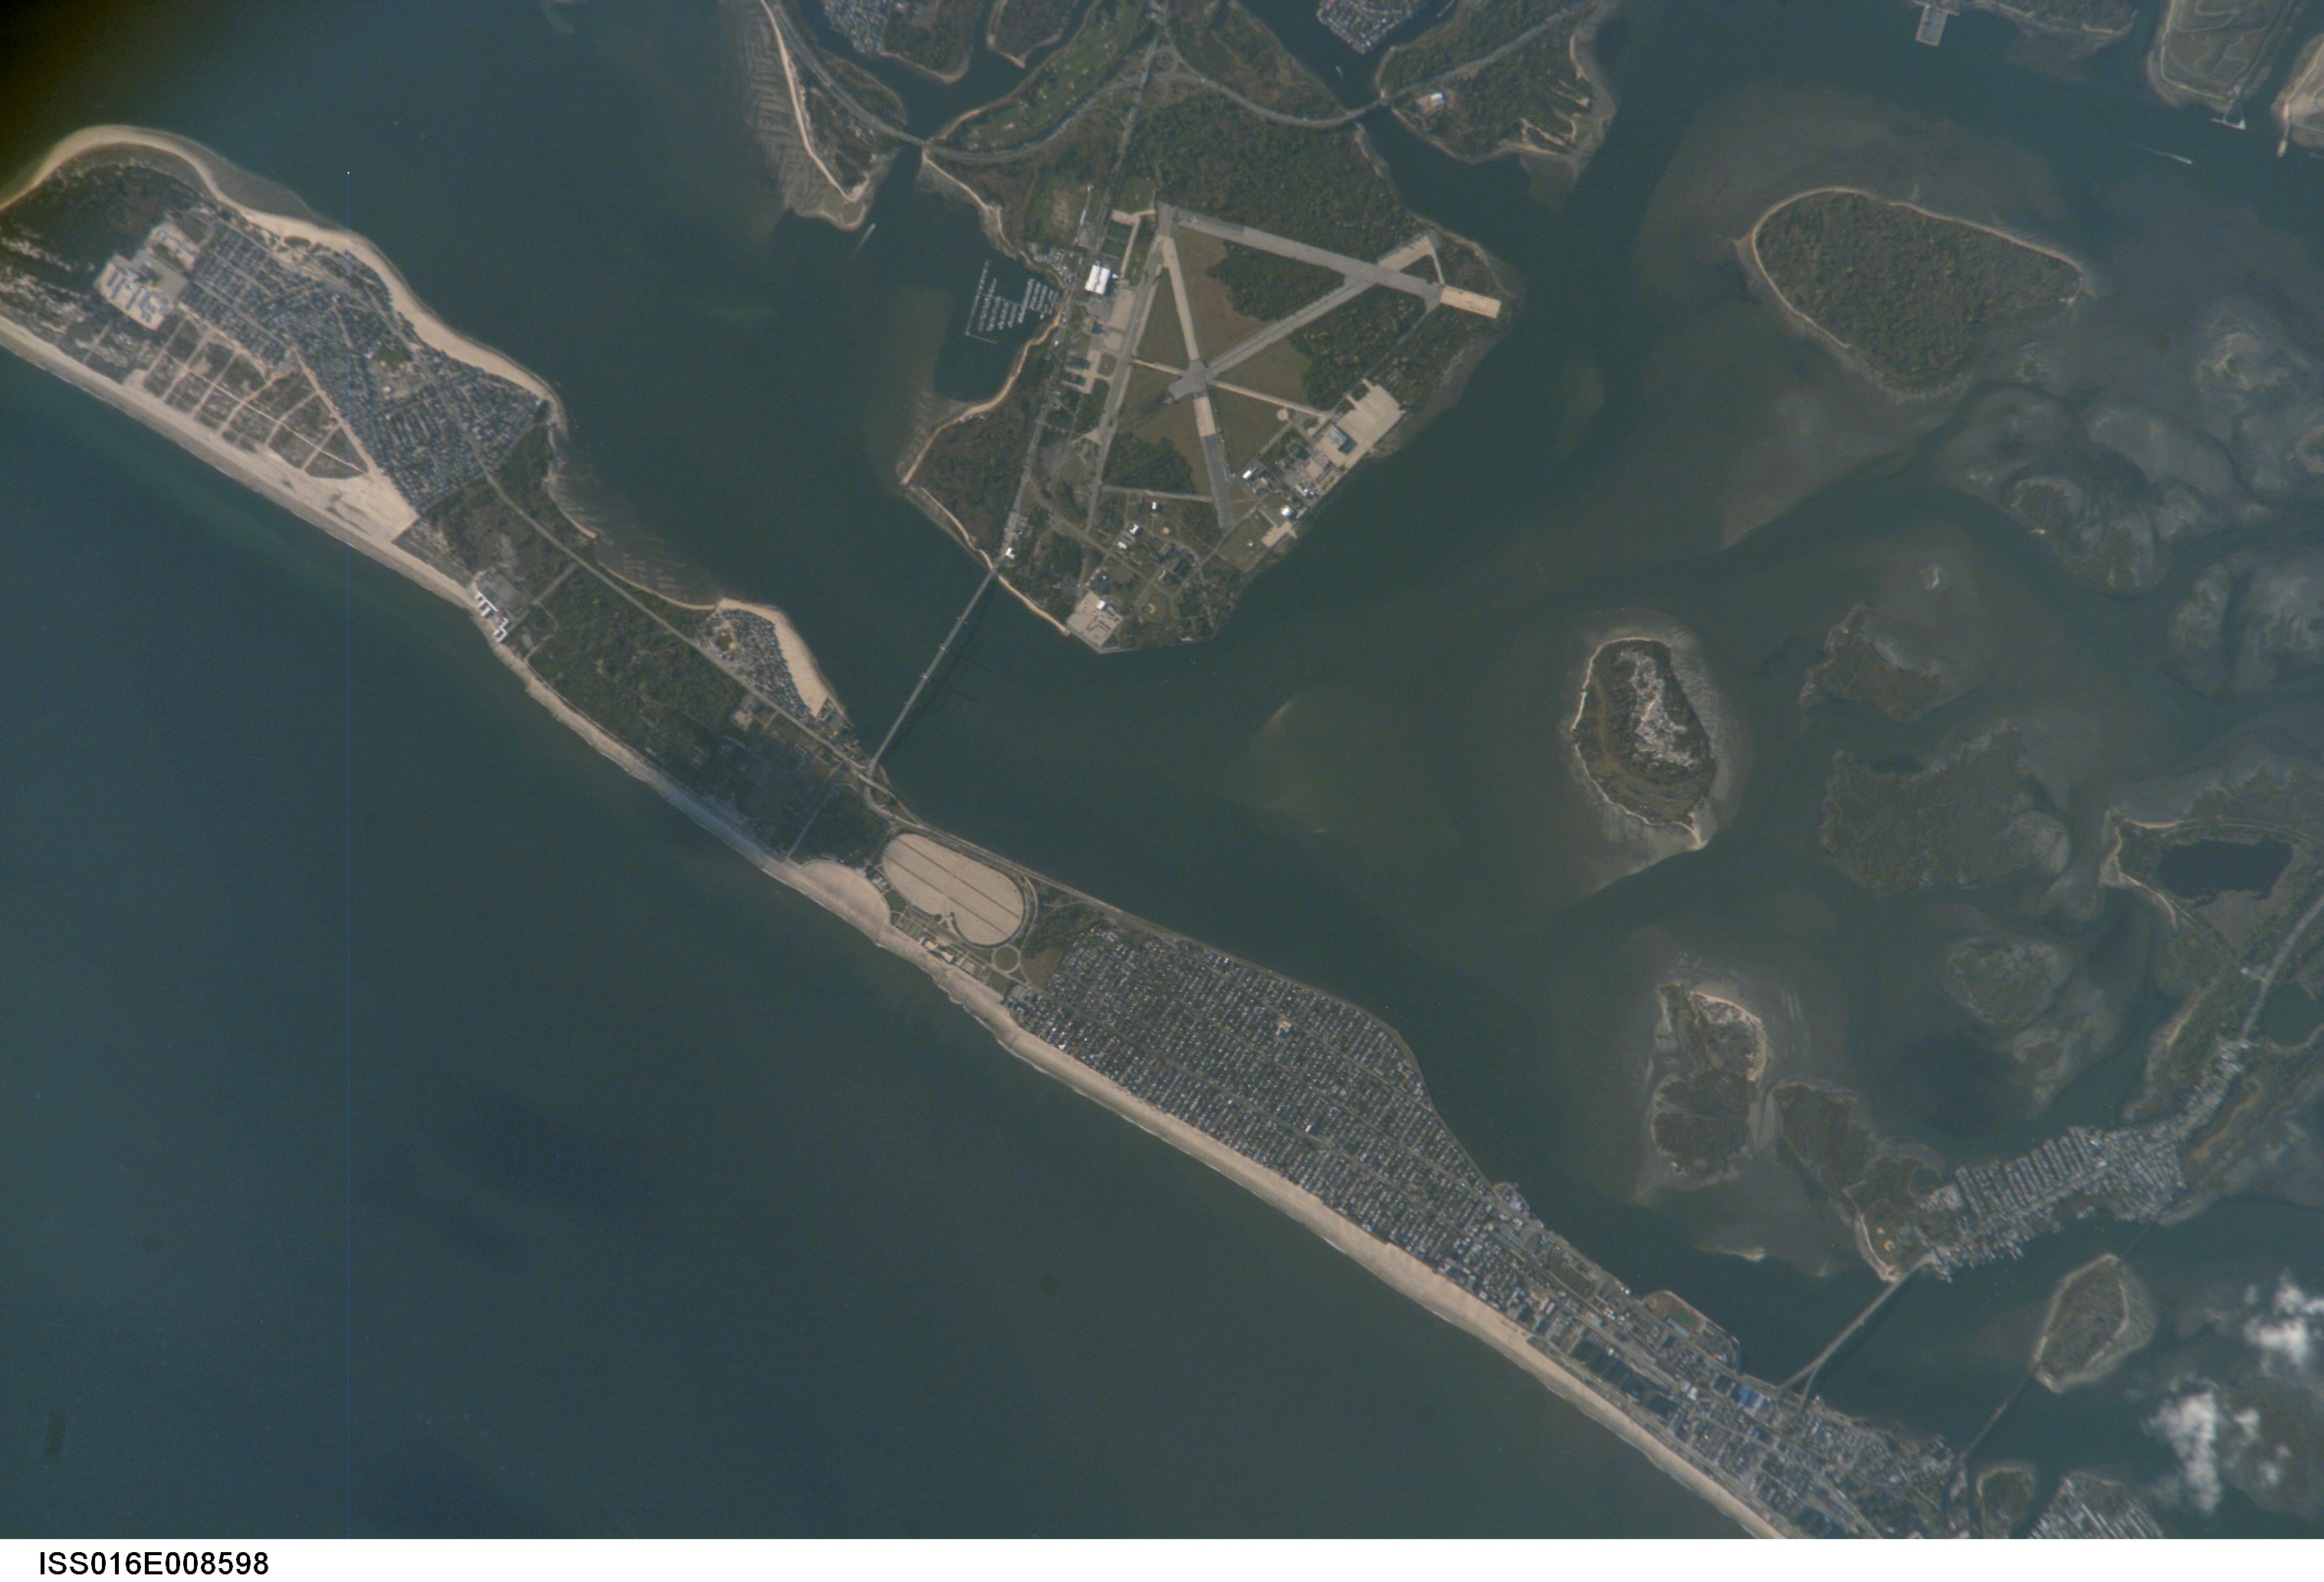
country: USA-NEW YORK
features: JAMAICA B., FLOYD BENNETT FIELD
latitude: 40.6
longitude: -73.9
